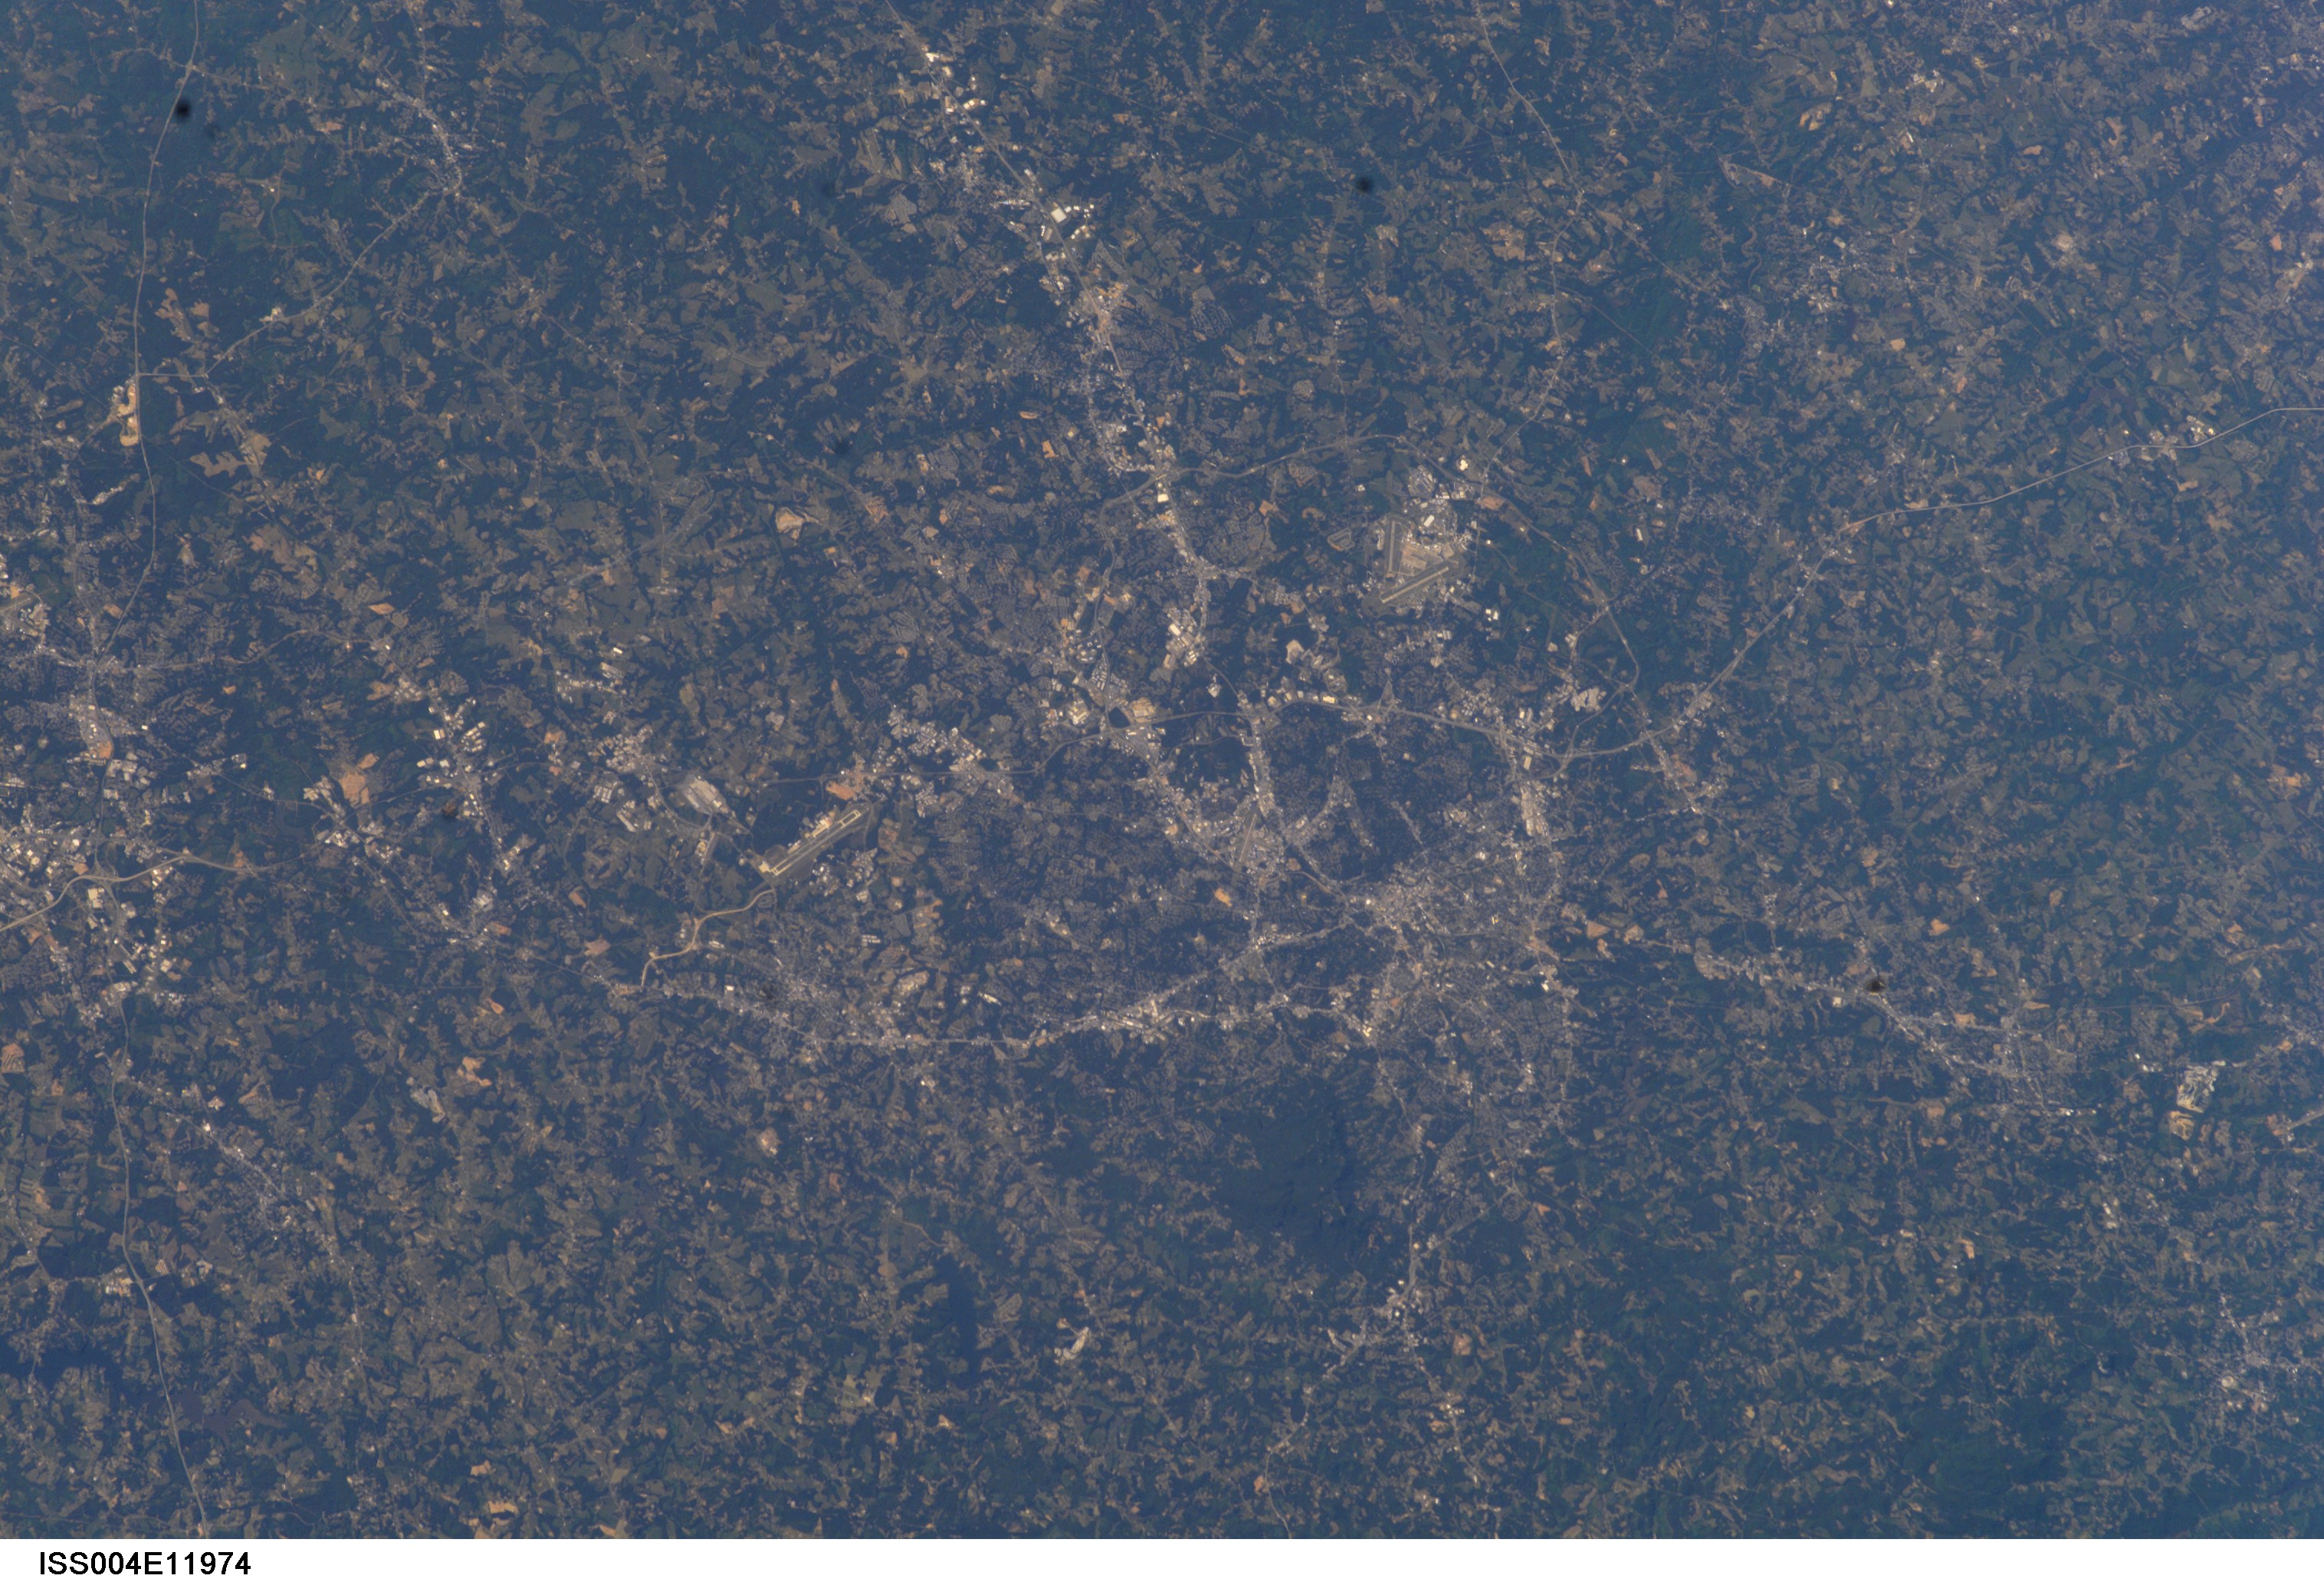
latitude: 35.0
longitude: -82.5
